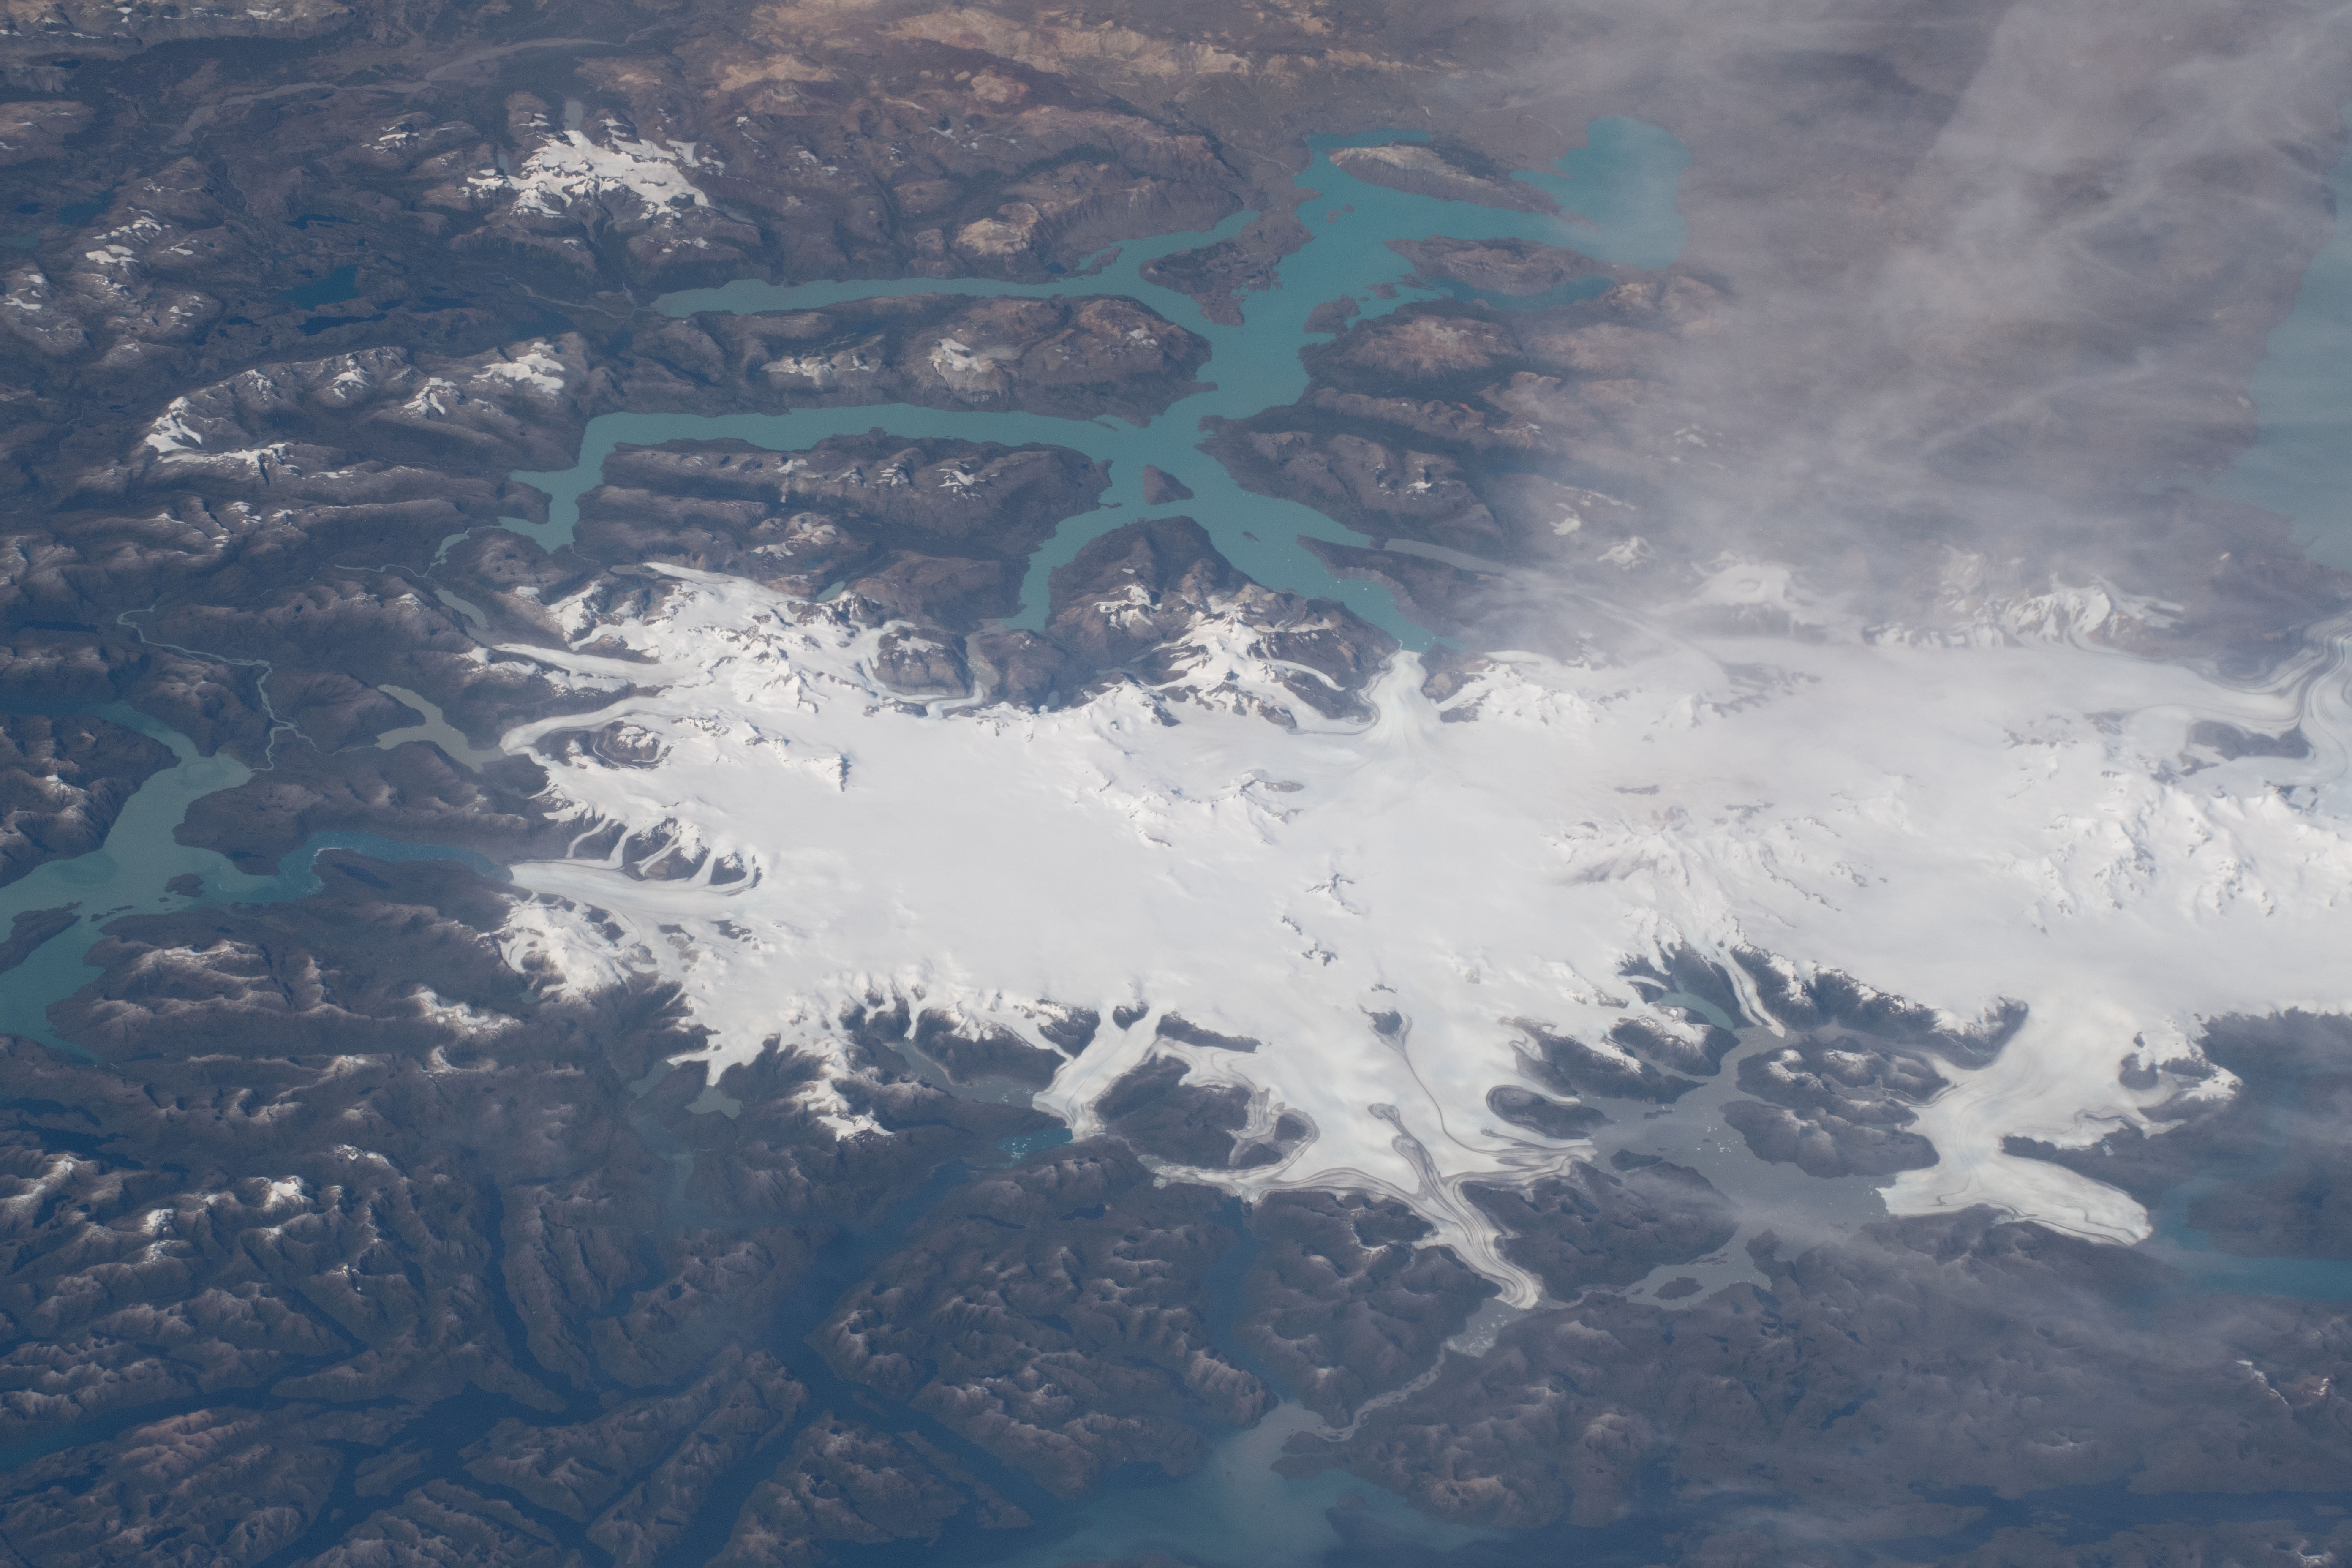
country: CHILE
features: O'HIGGINS GLACIER, PATAGONIA
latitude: -49.0
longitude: -73.8
